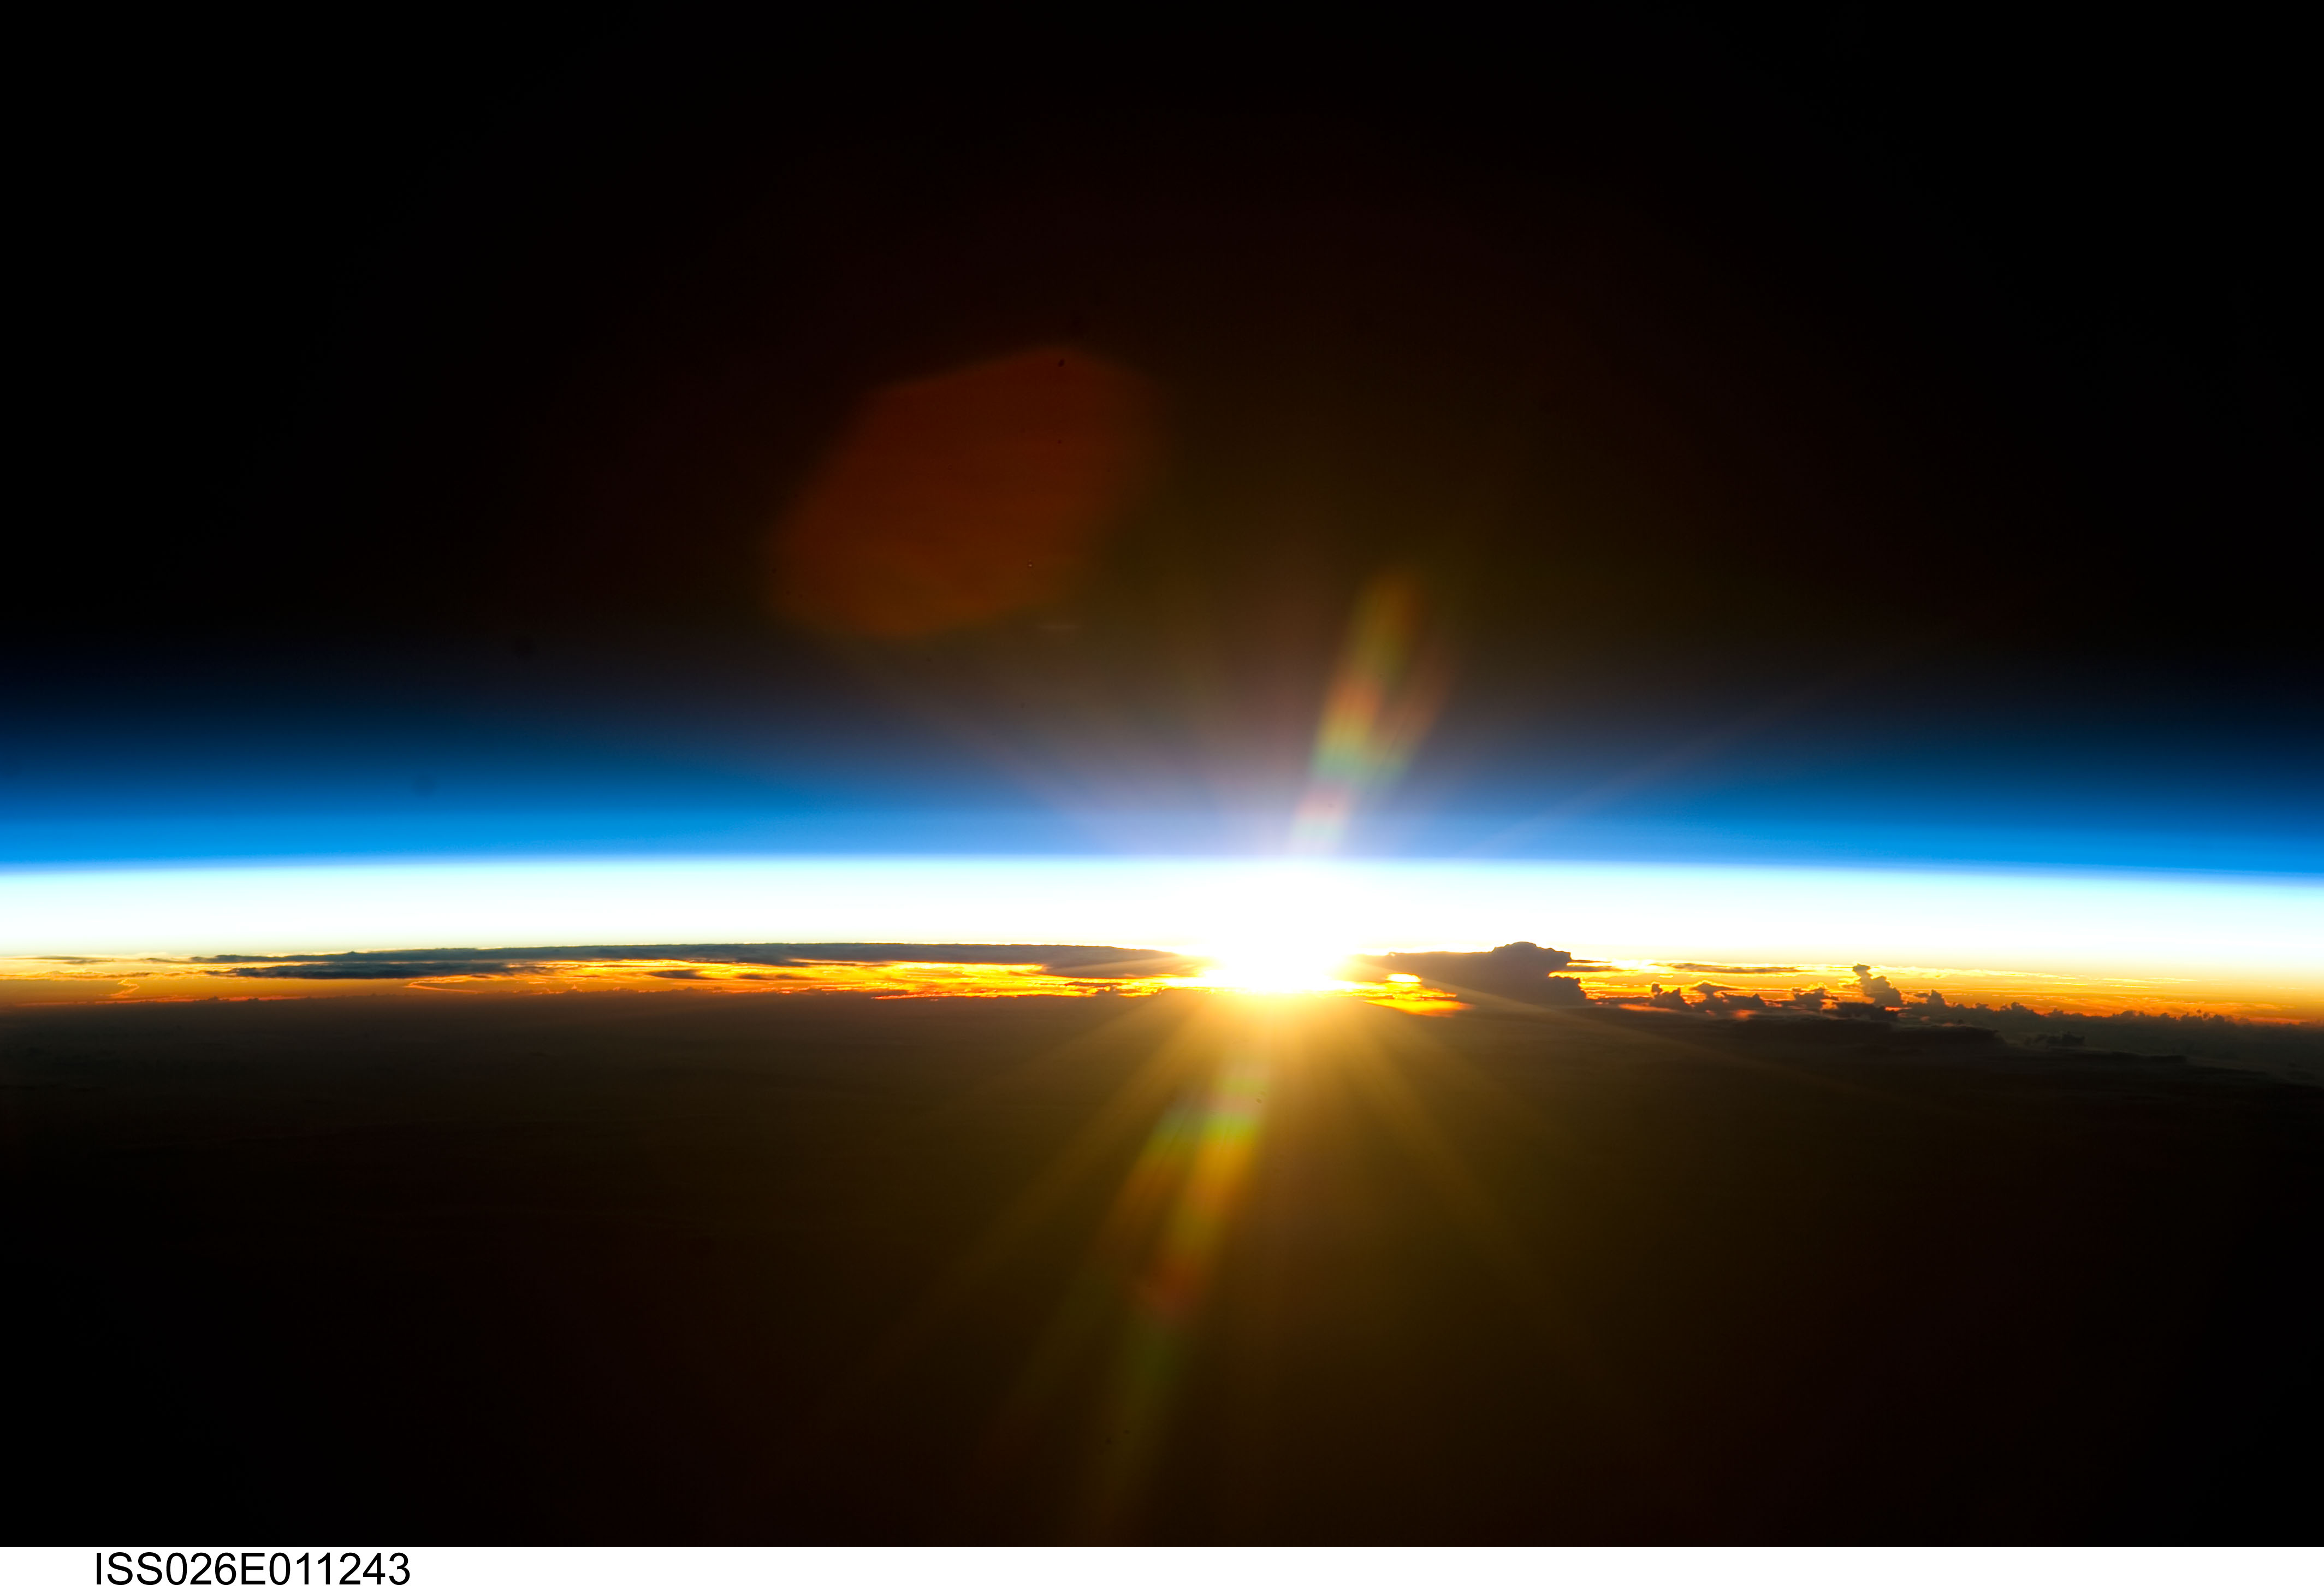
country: CARIBBEAN SEA
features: PAN-ATMOSPHERIC LIMB, CLOUDS, SUNRISE, GLARE
